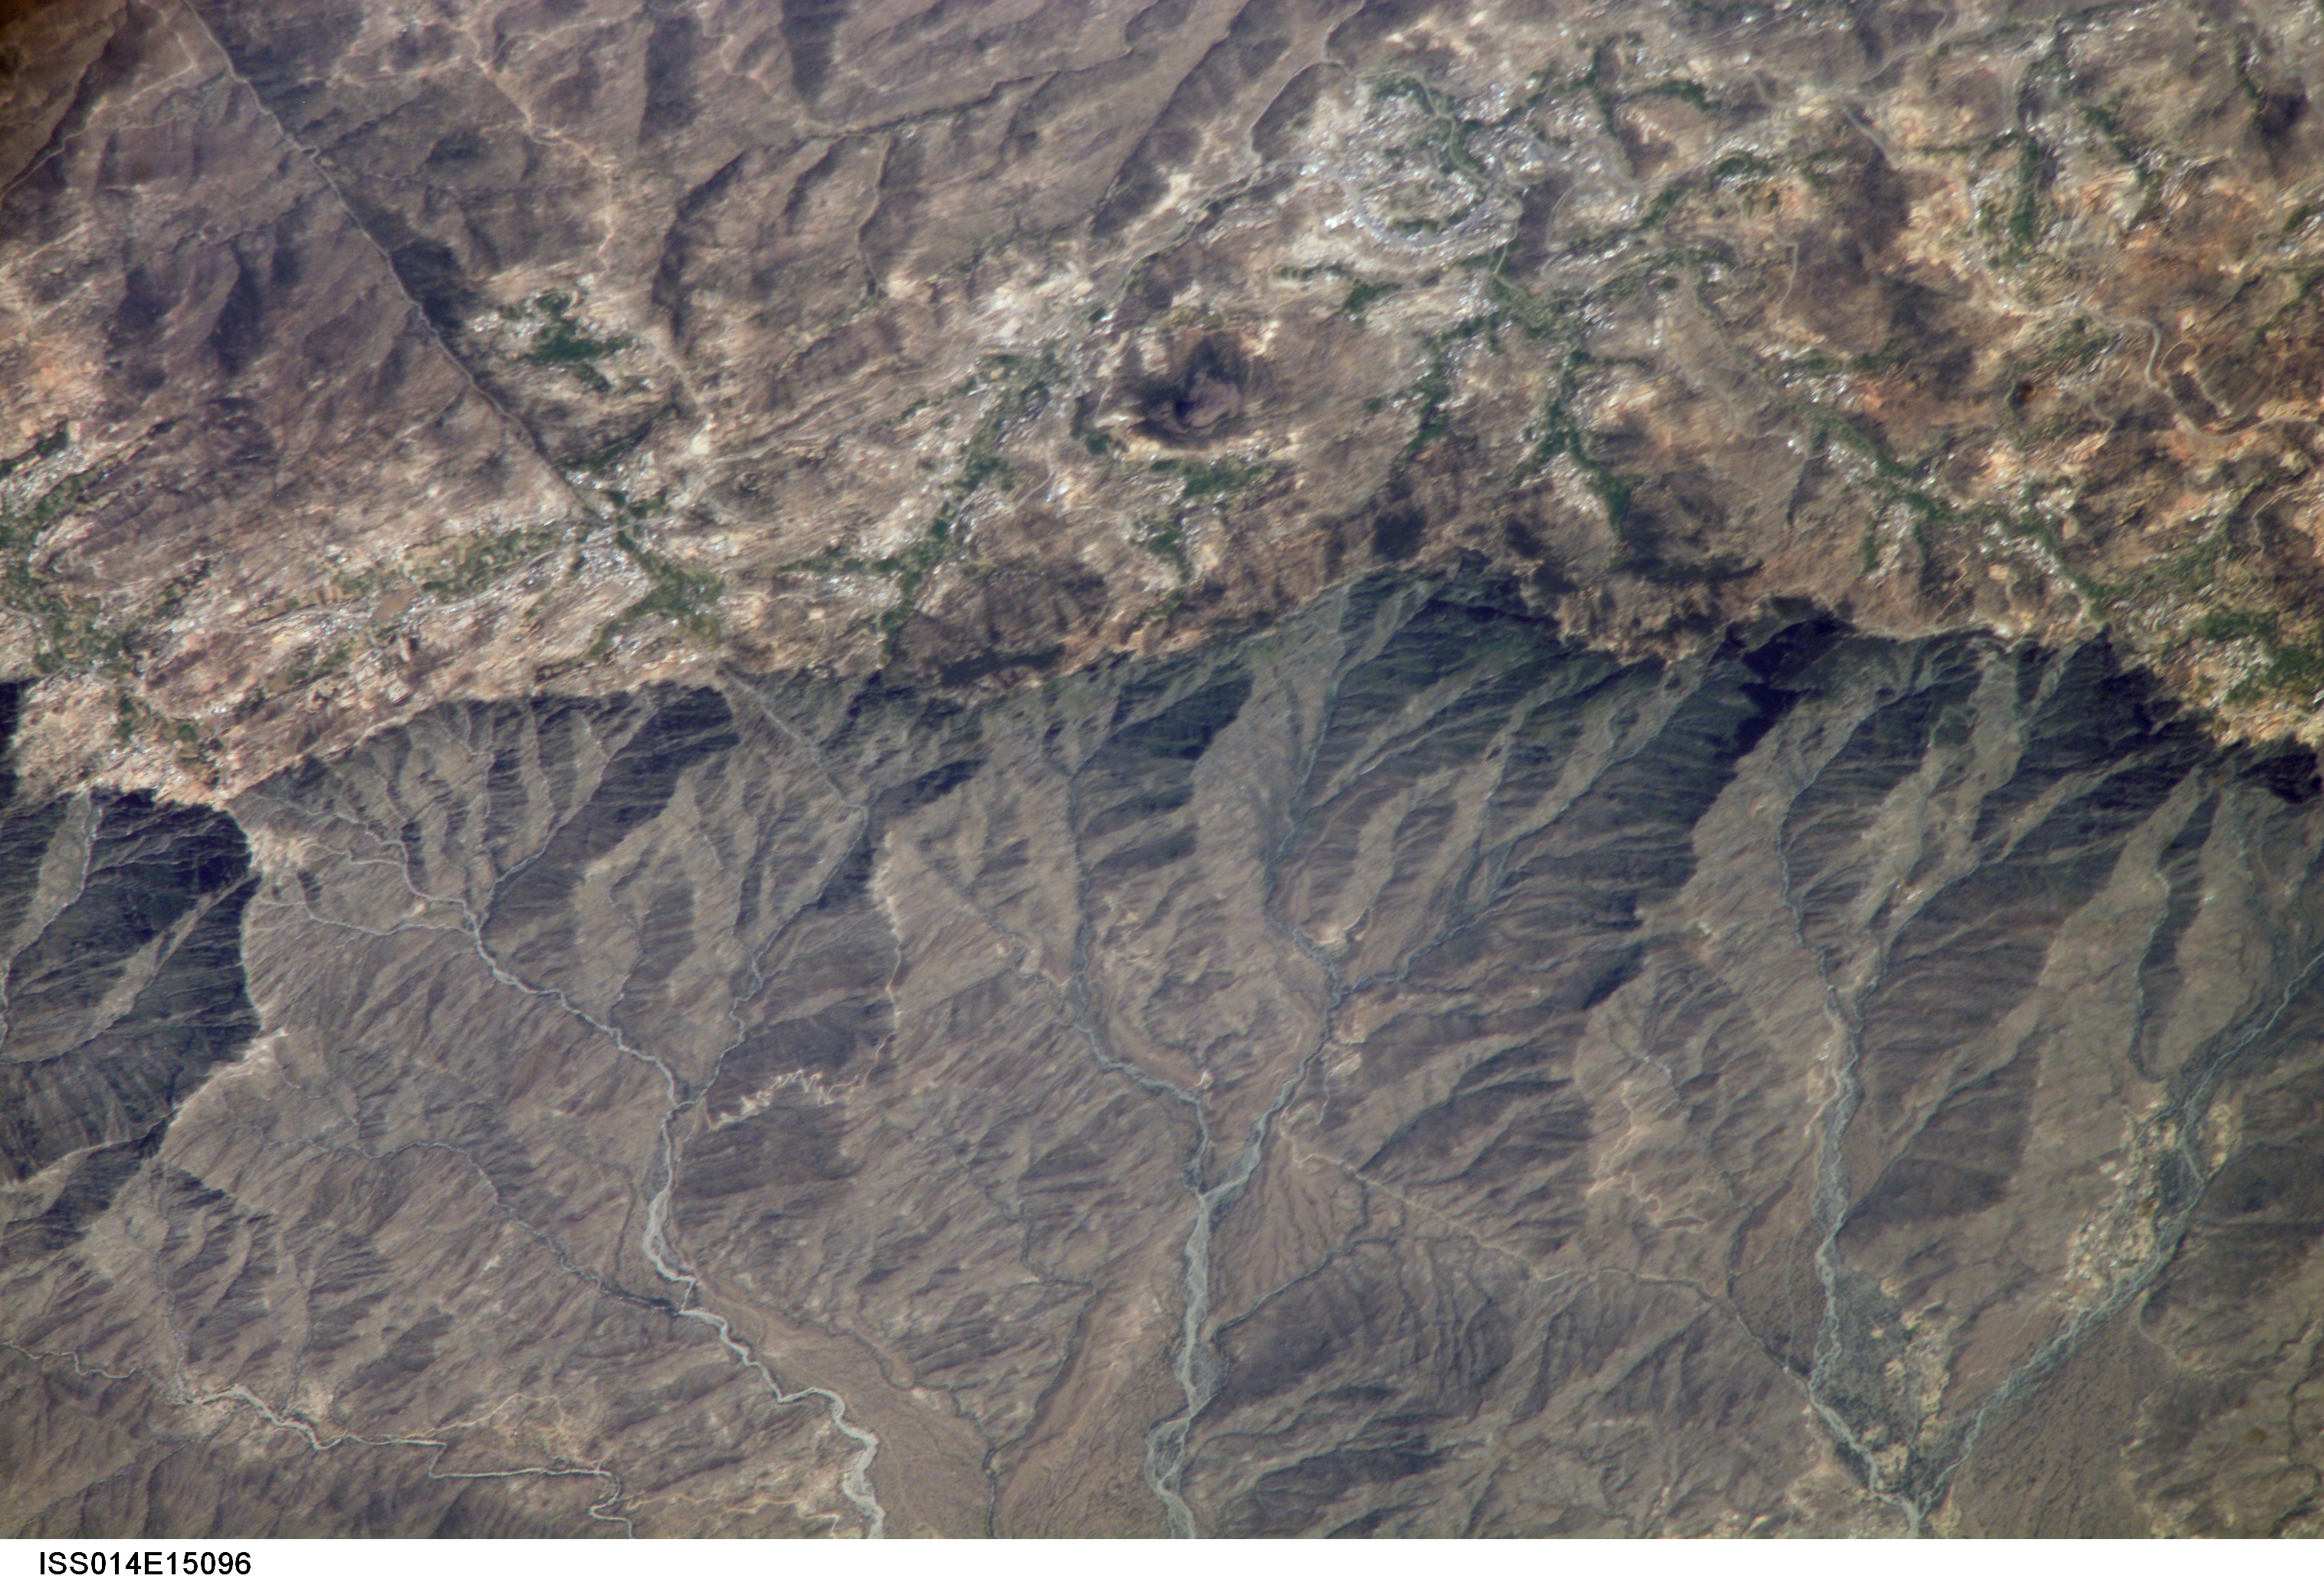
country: SAUDI ARABIA
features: ESCARPMENT, VILLAGES, HIGHWAY
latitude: 19.4
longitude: 42.0
